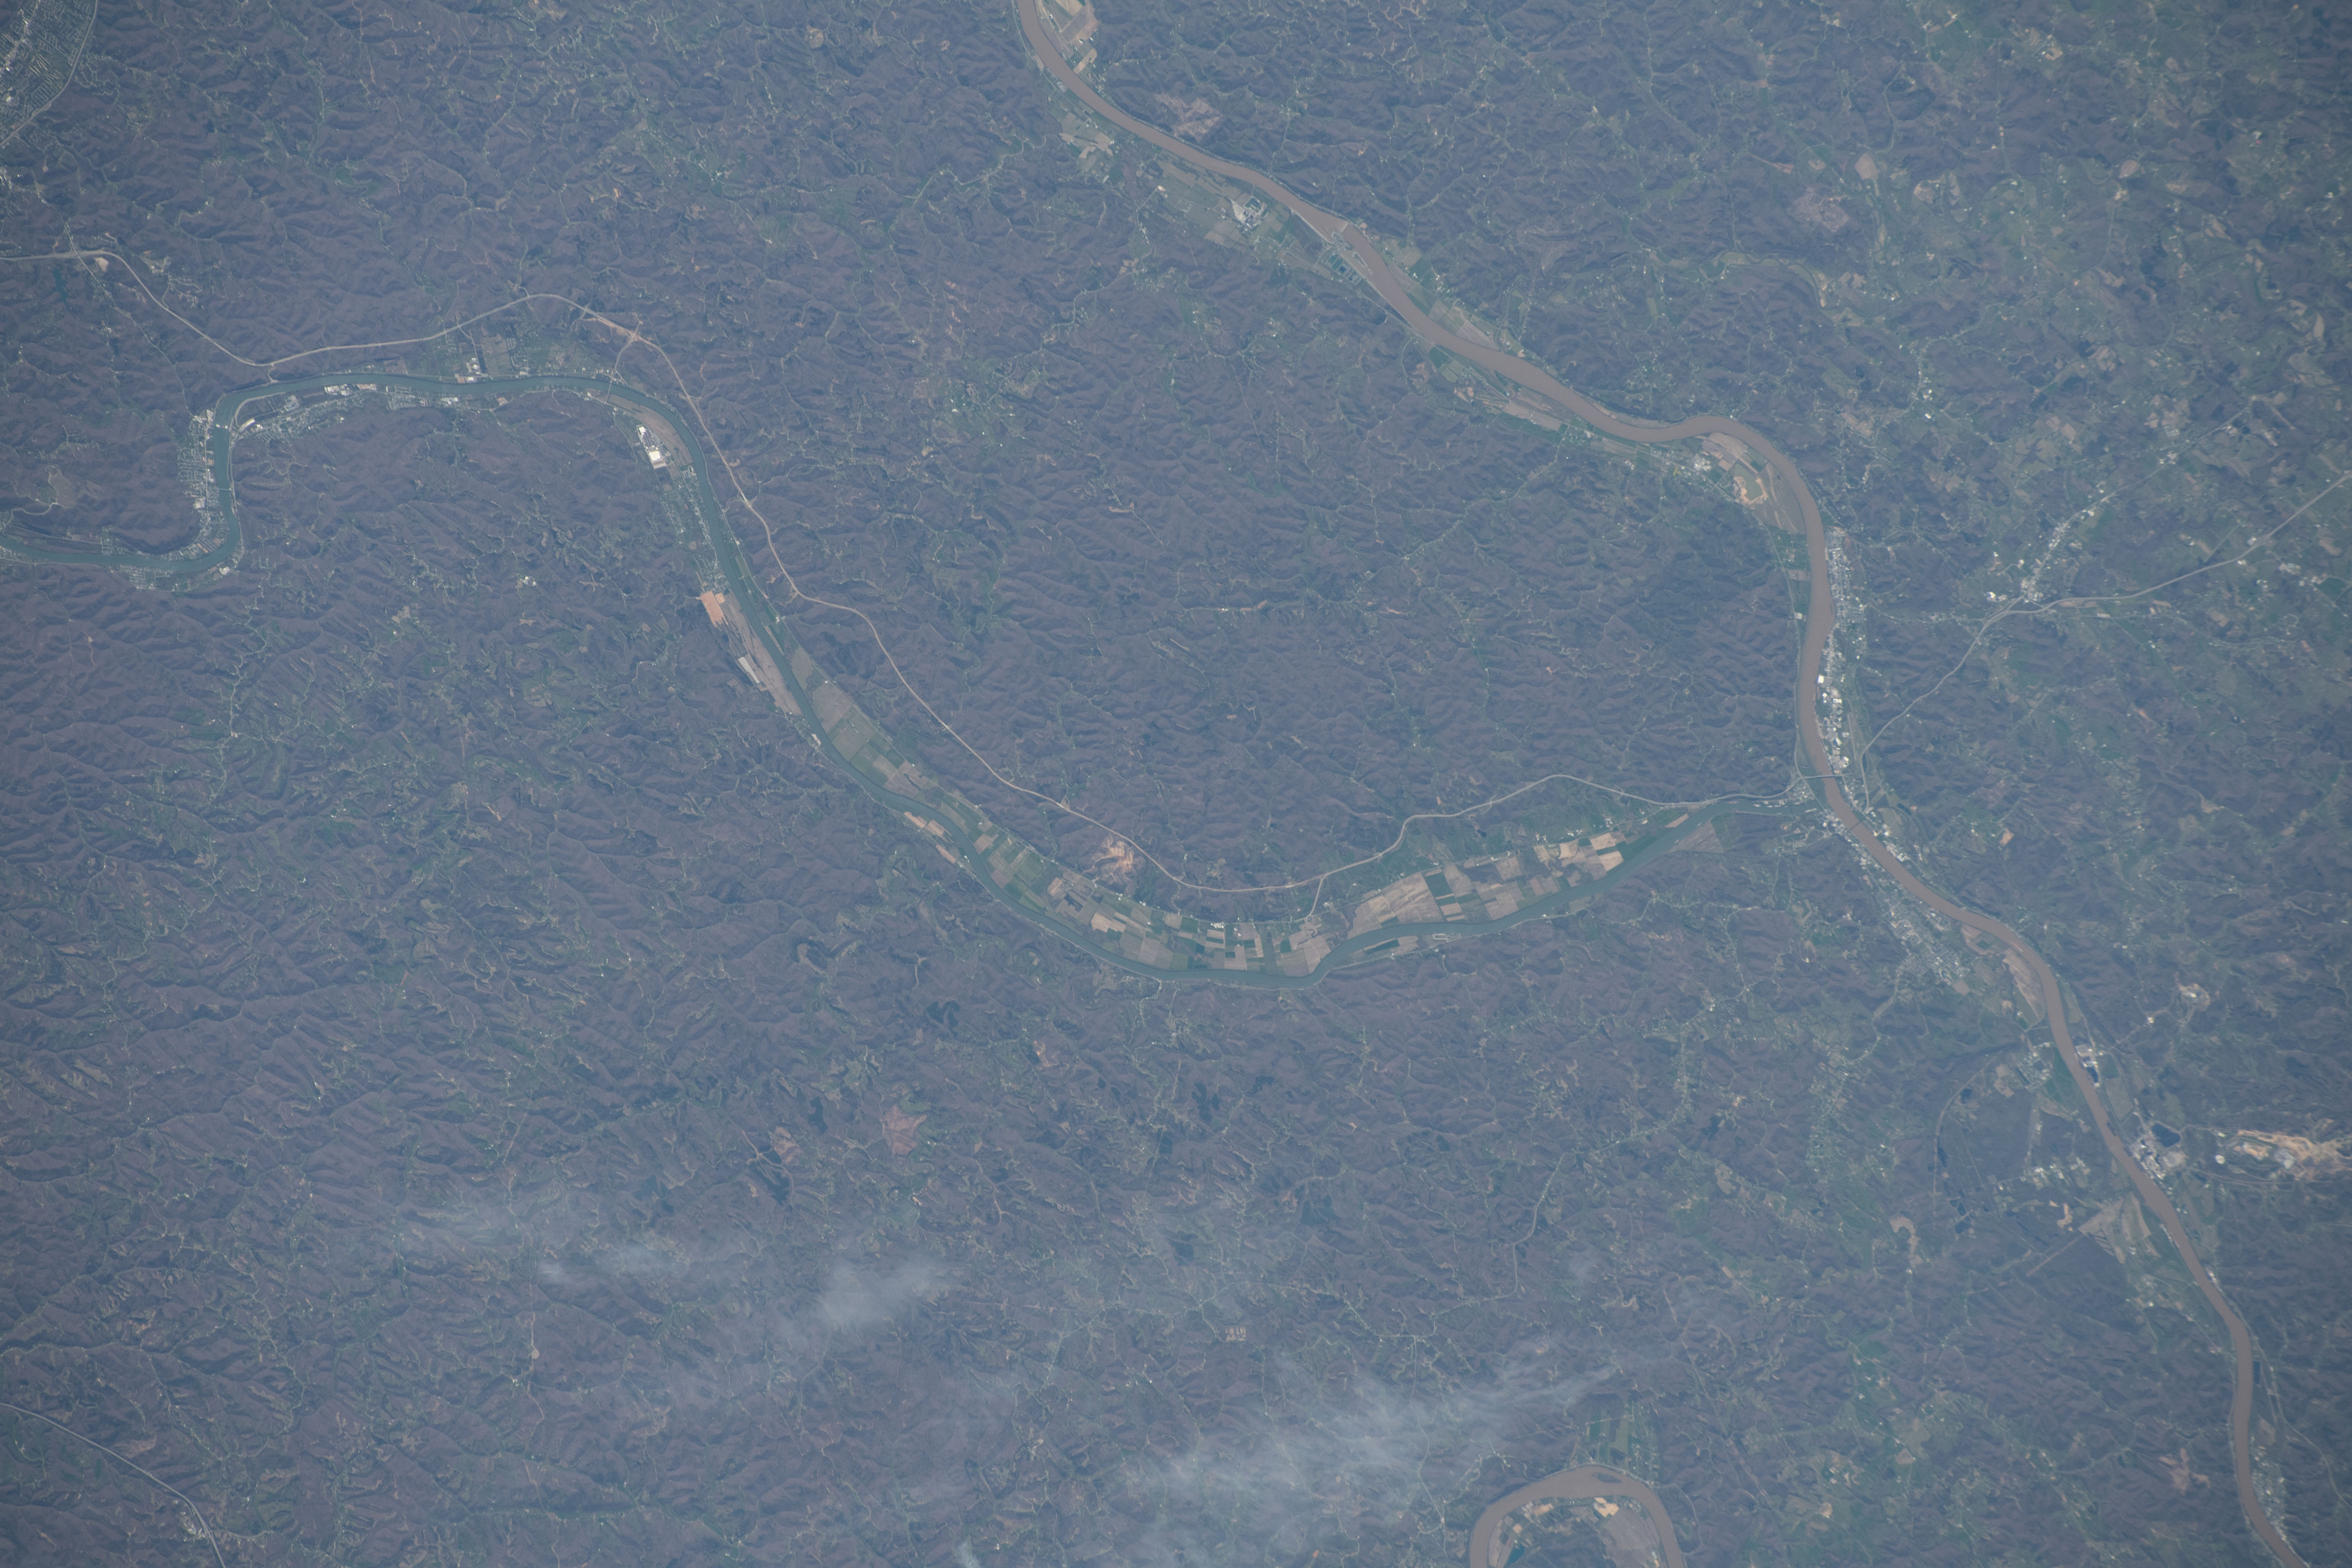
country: USA-OHIO
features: GALLIPOLIS, APPLE CROVE, ASHTON
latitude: 38.8
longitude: -82.2
